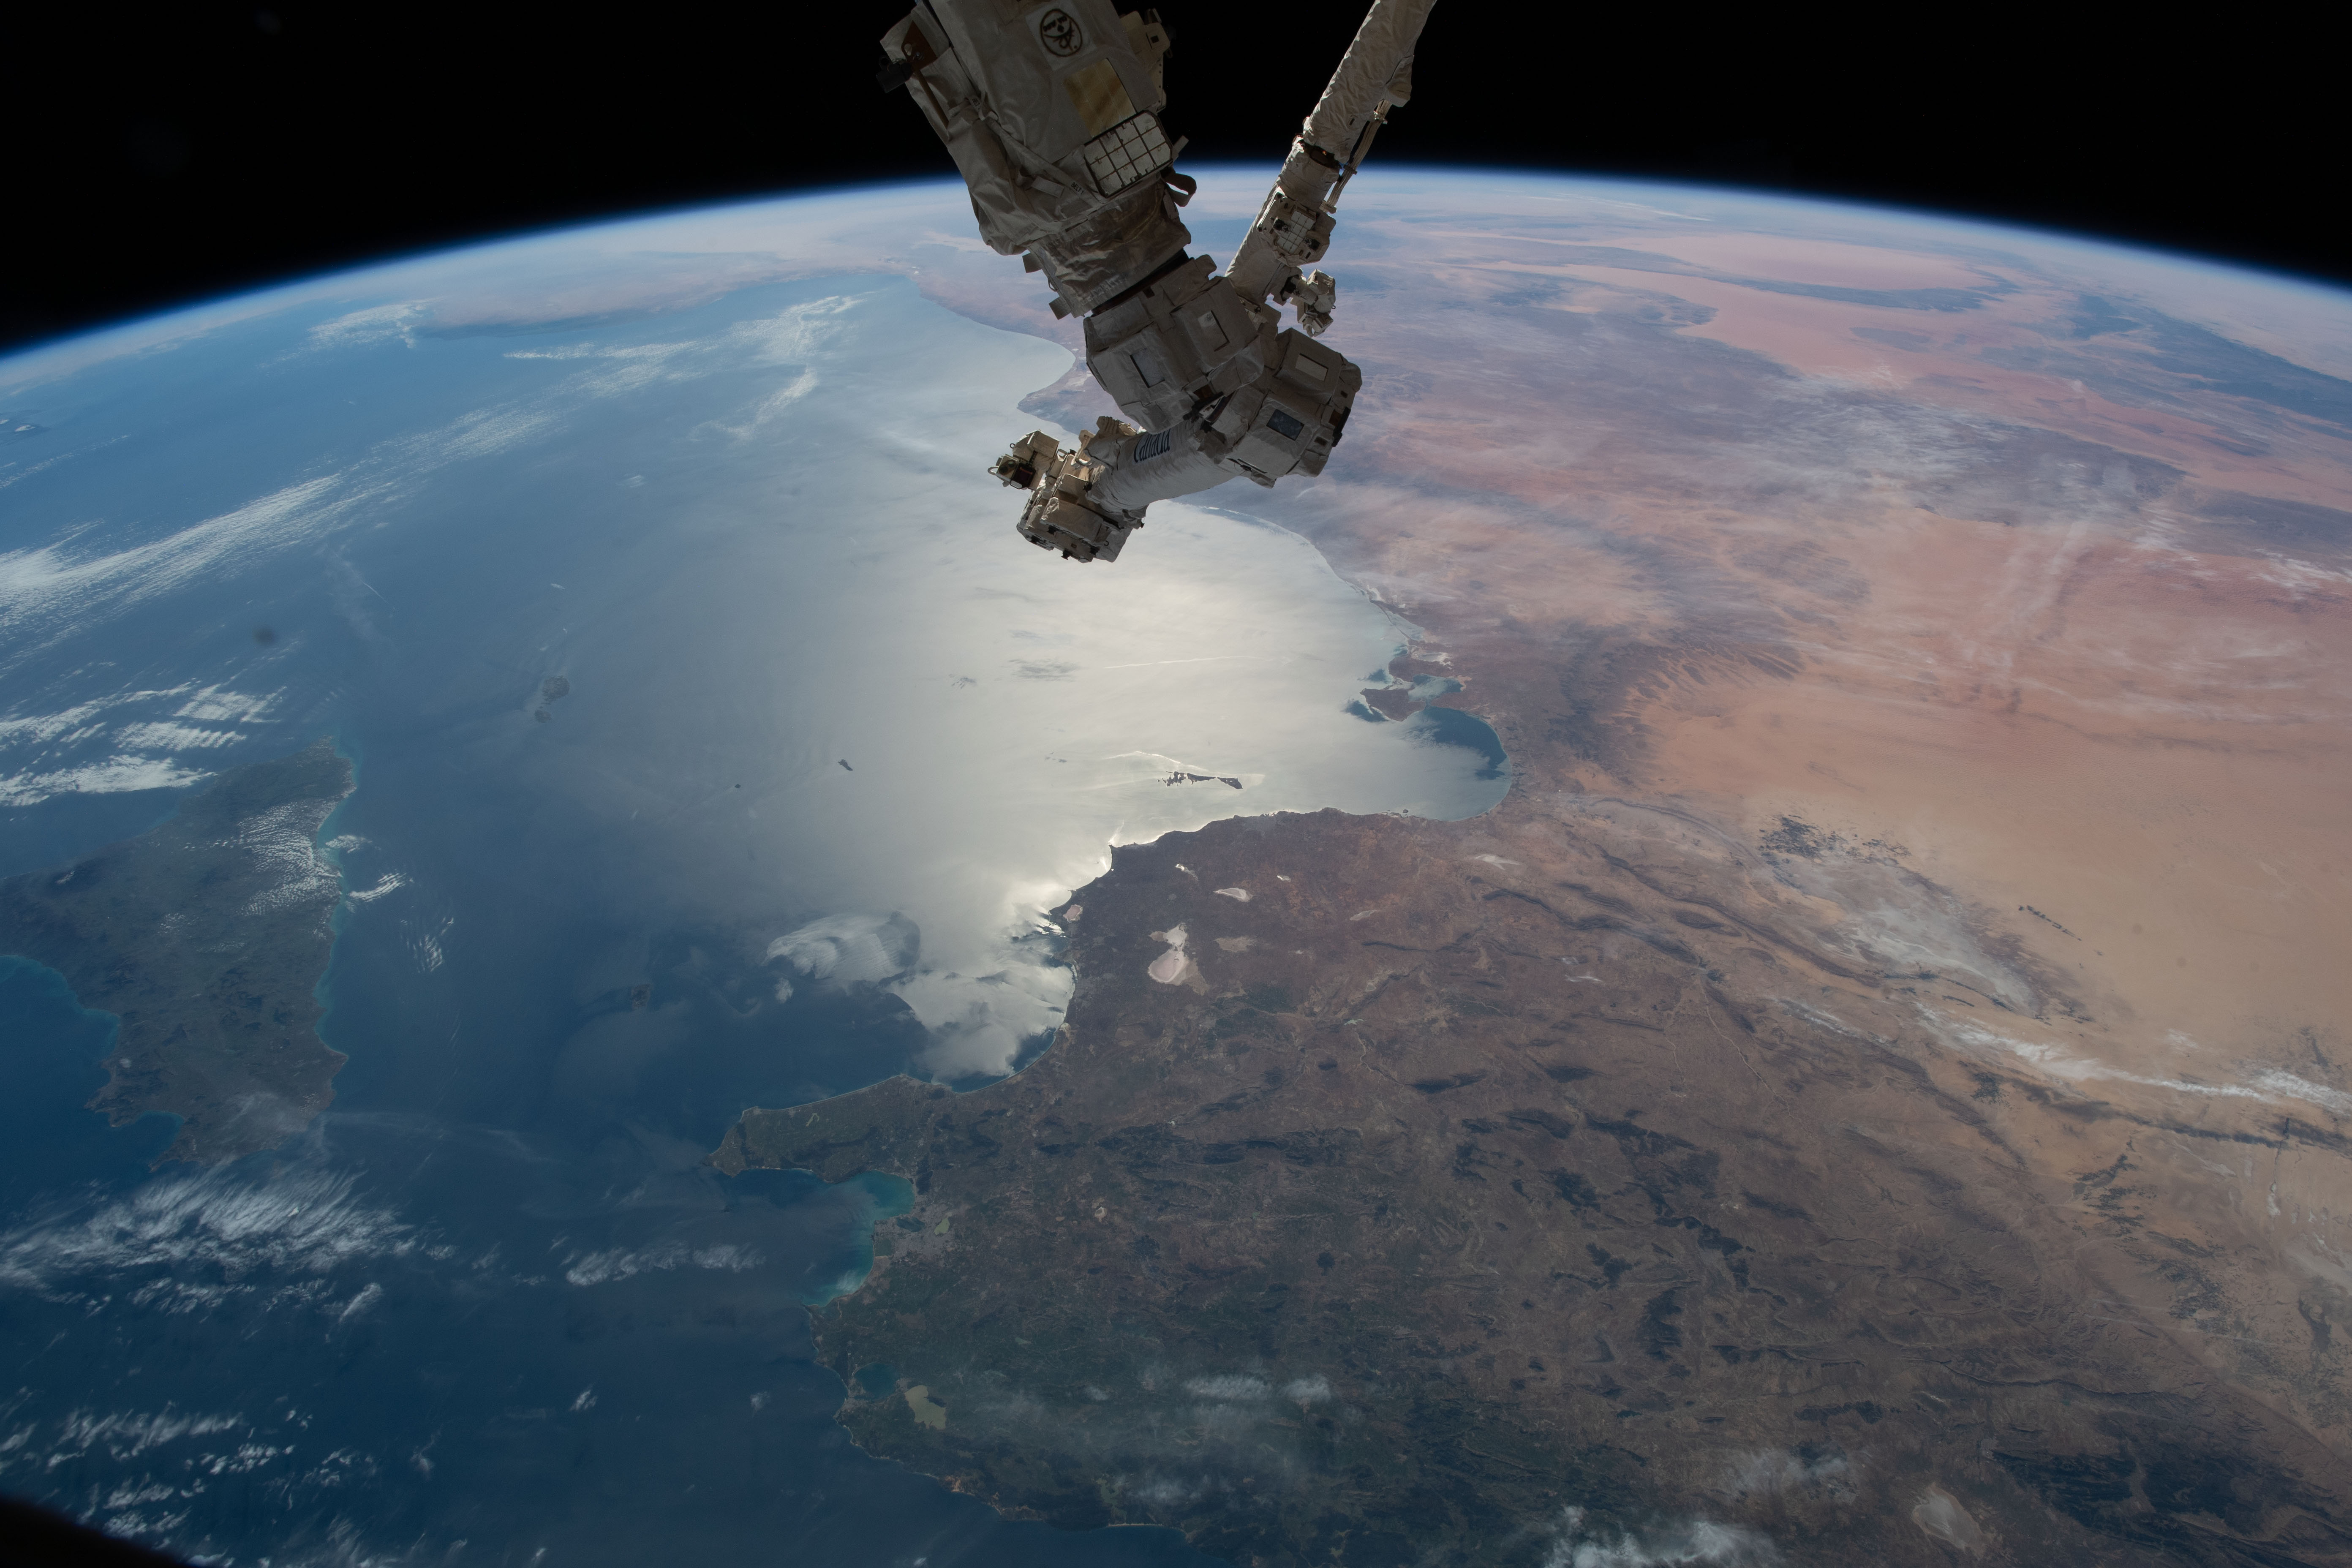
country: TUNISIA
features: CAPE BON, MEDITERRANEAN SEA, STRAIT OF SICILY, GREAT EASTERN ERG, ATLAS MOUNTAINS, SICILY, JABAL NAFUSAH, KERKENNAH ISLANDS
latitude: 35.0
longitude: 11.0
